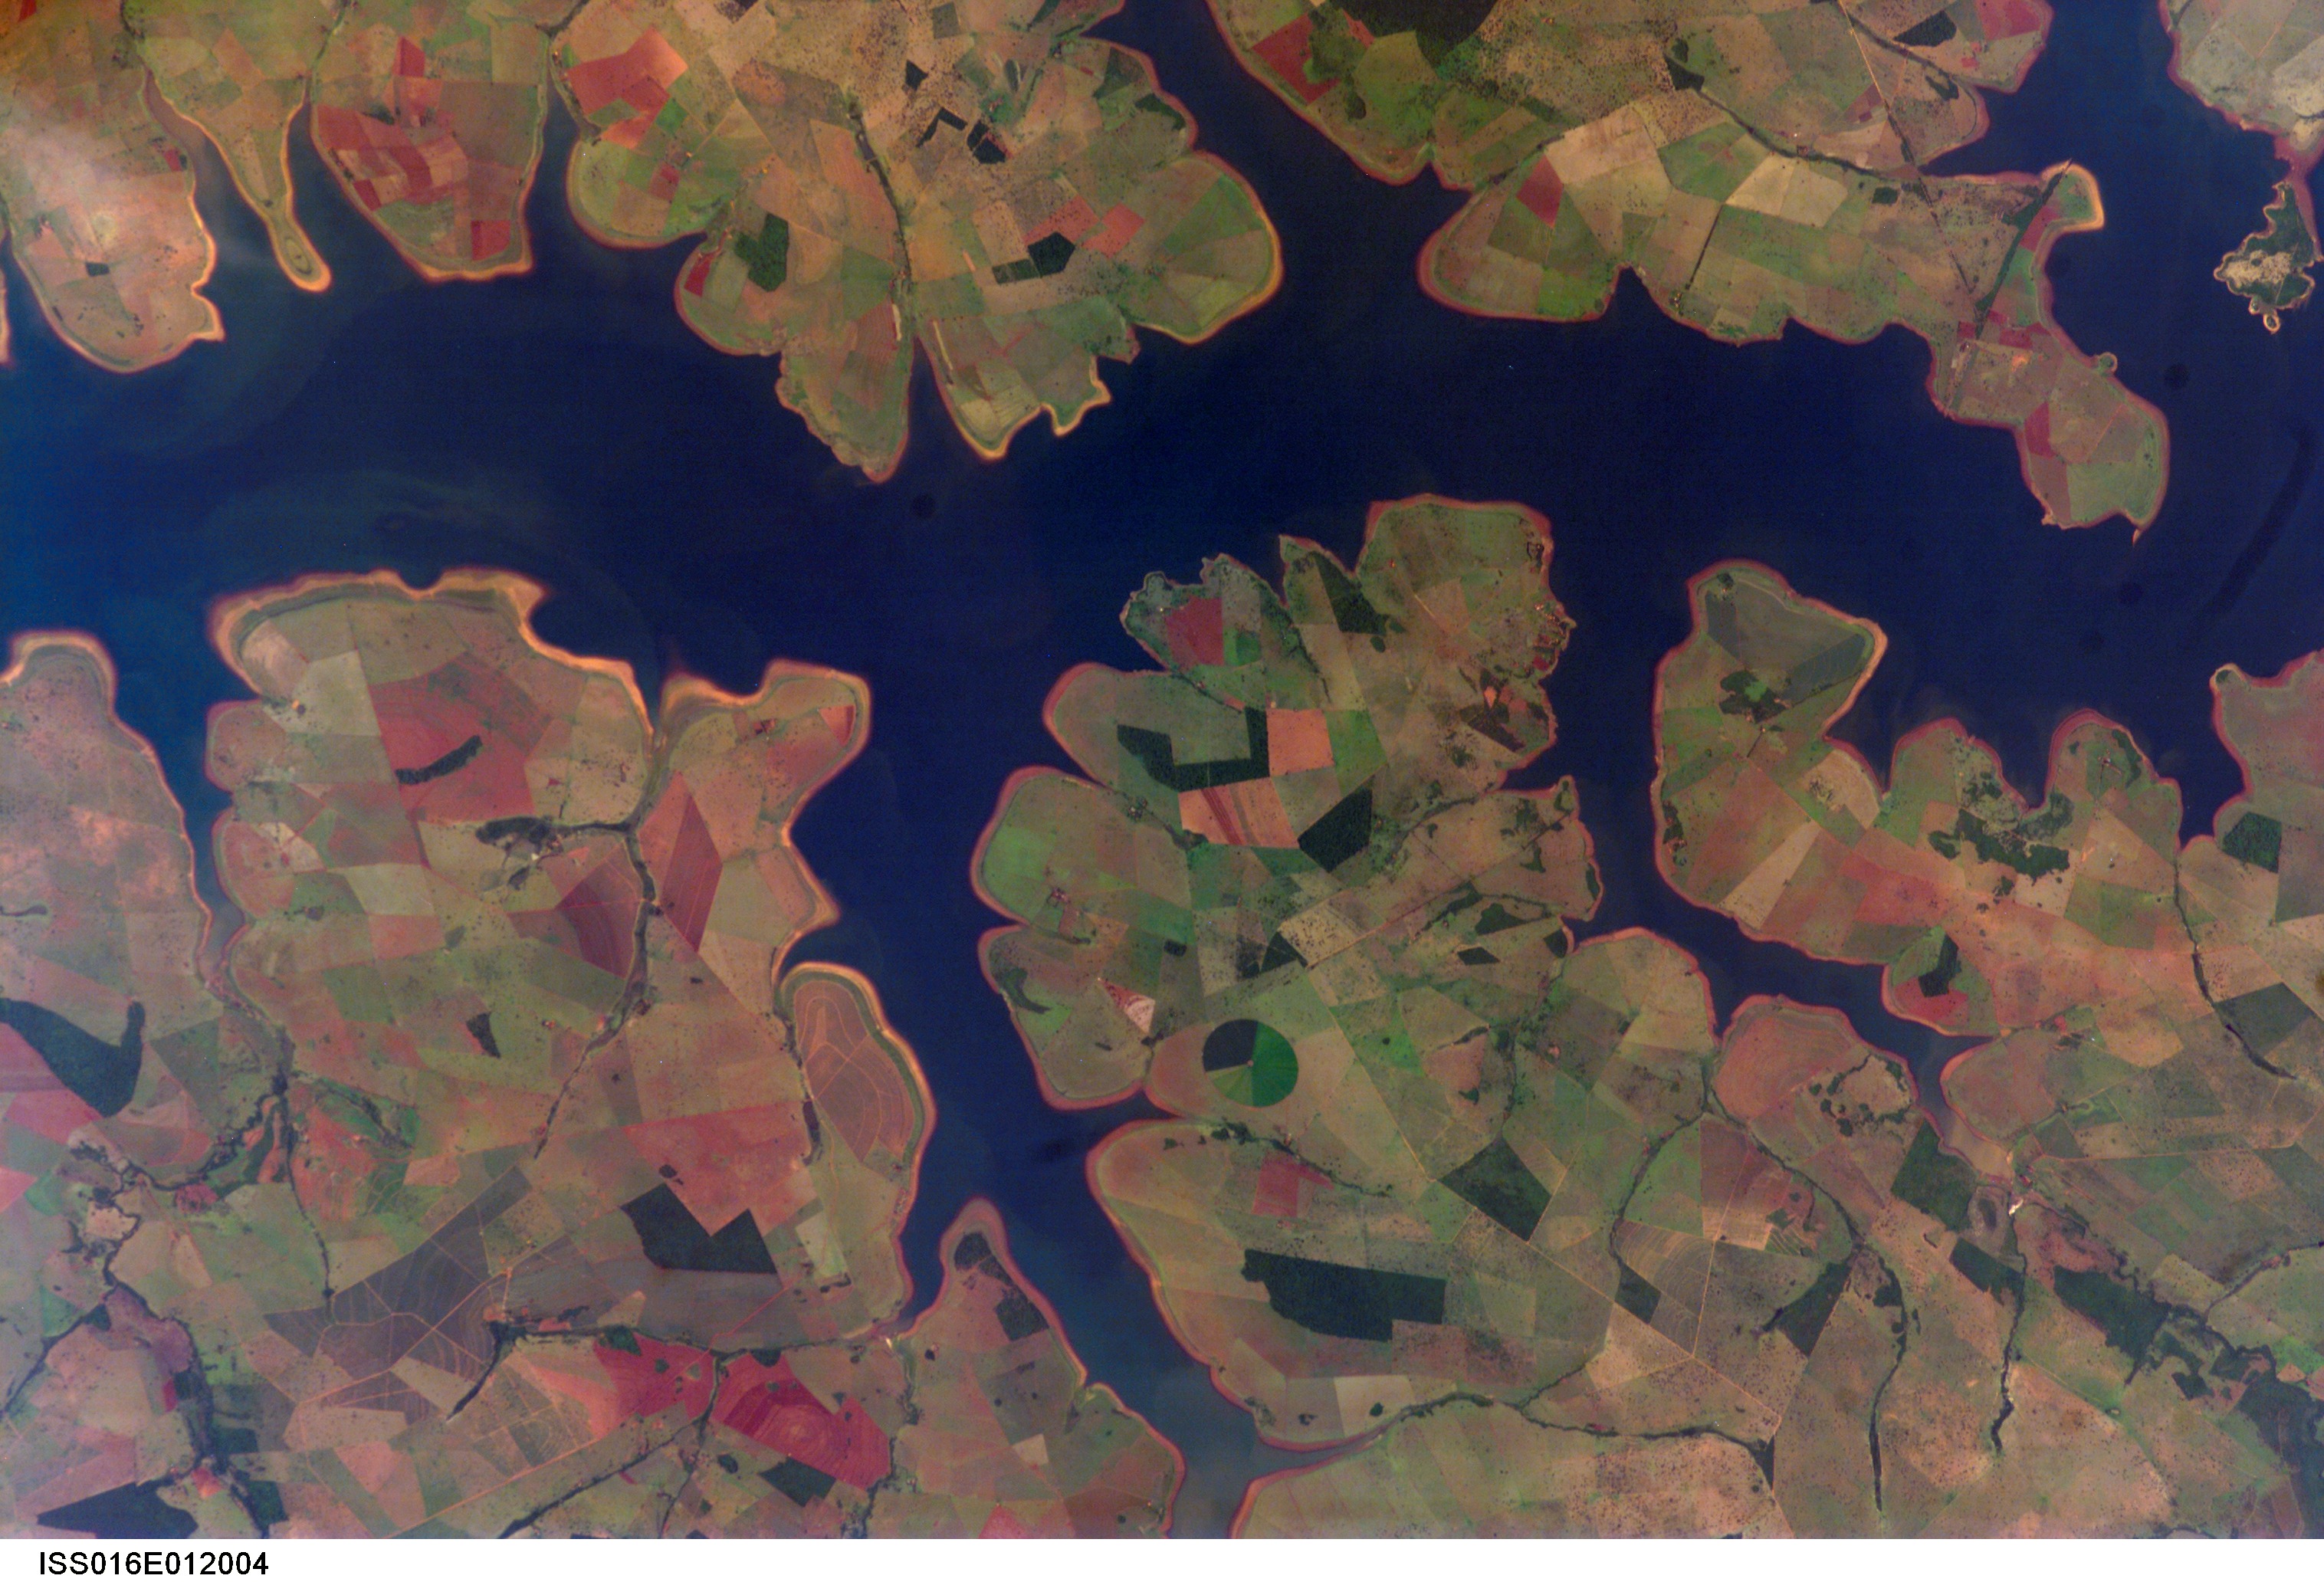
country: BRAZIL
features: PARANAIBA R., AGR.
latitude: -18.8
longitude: -50.4
